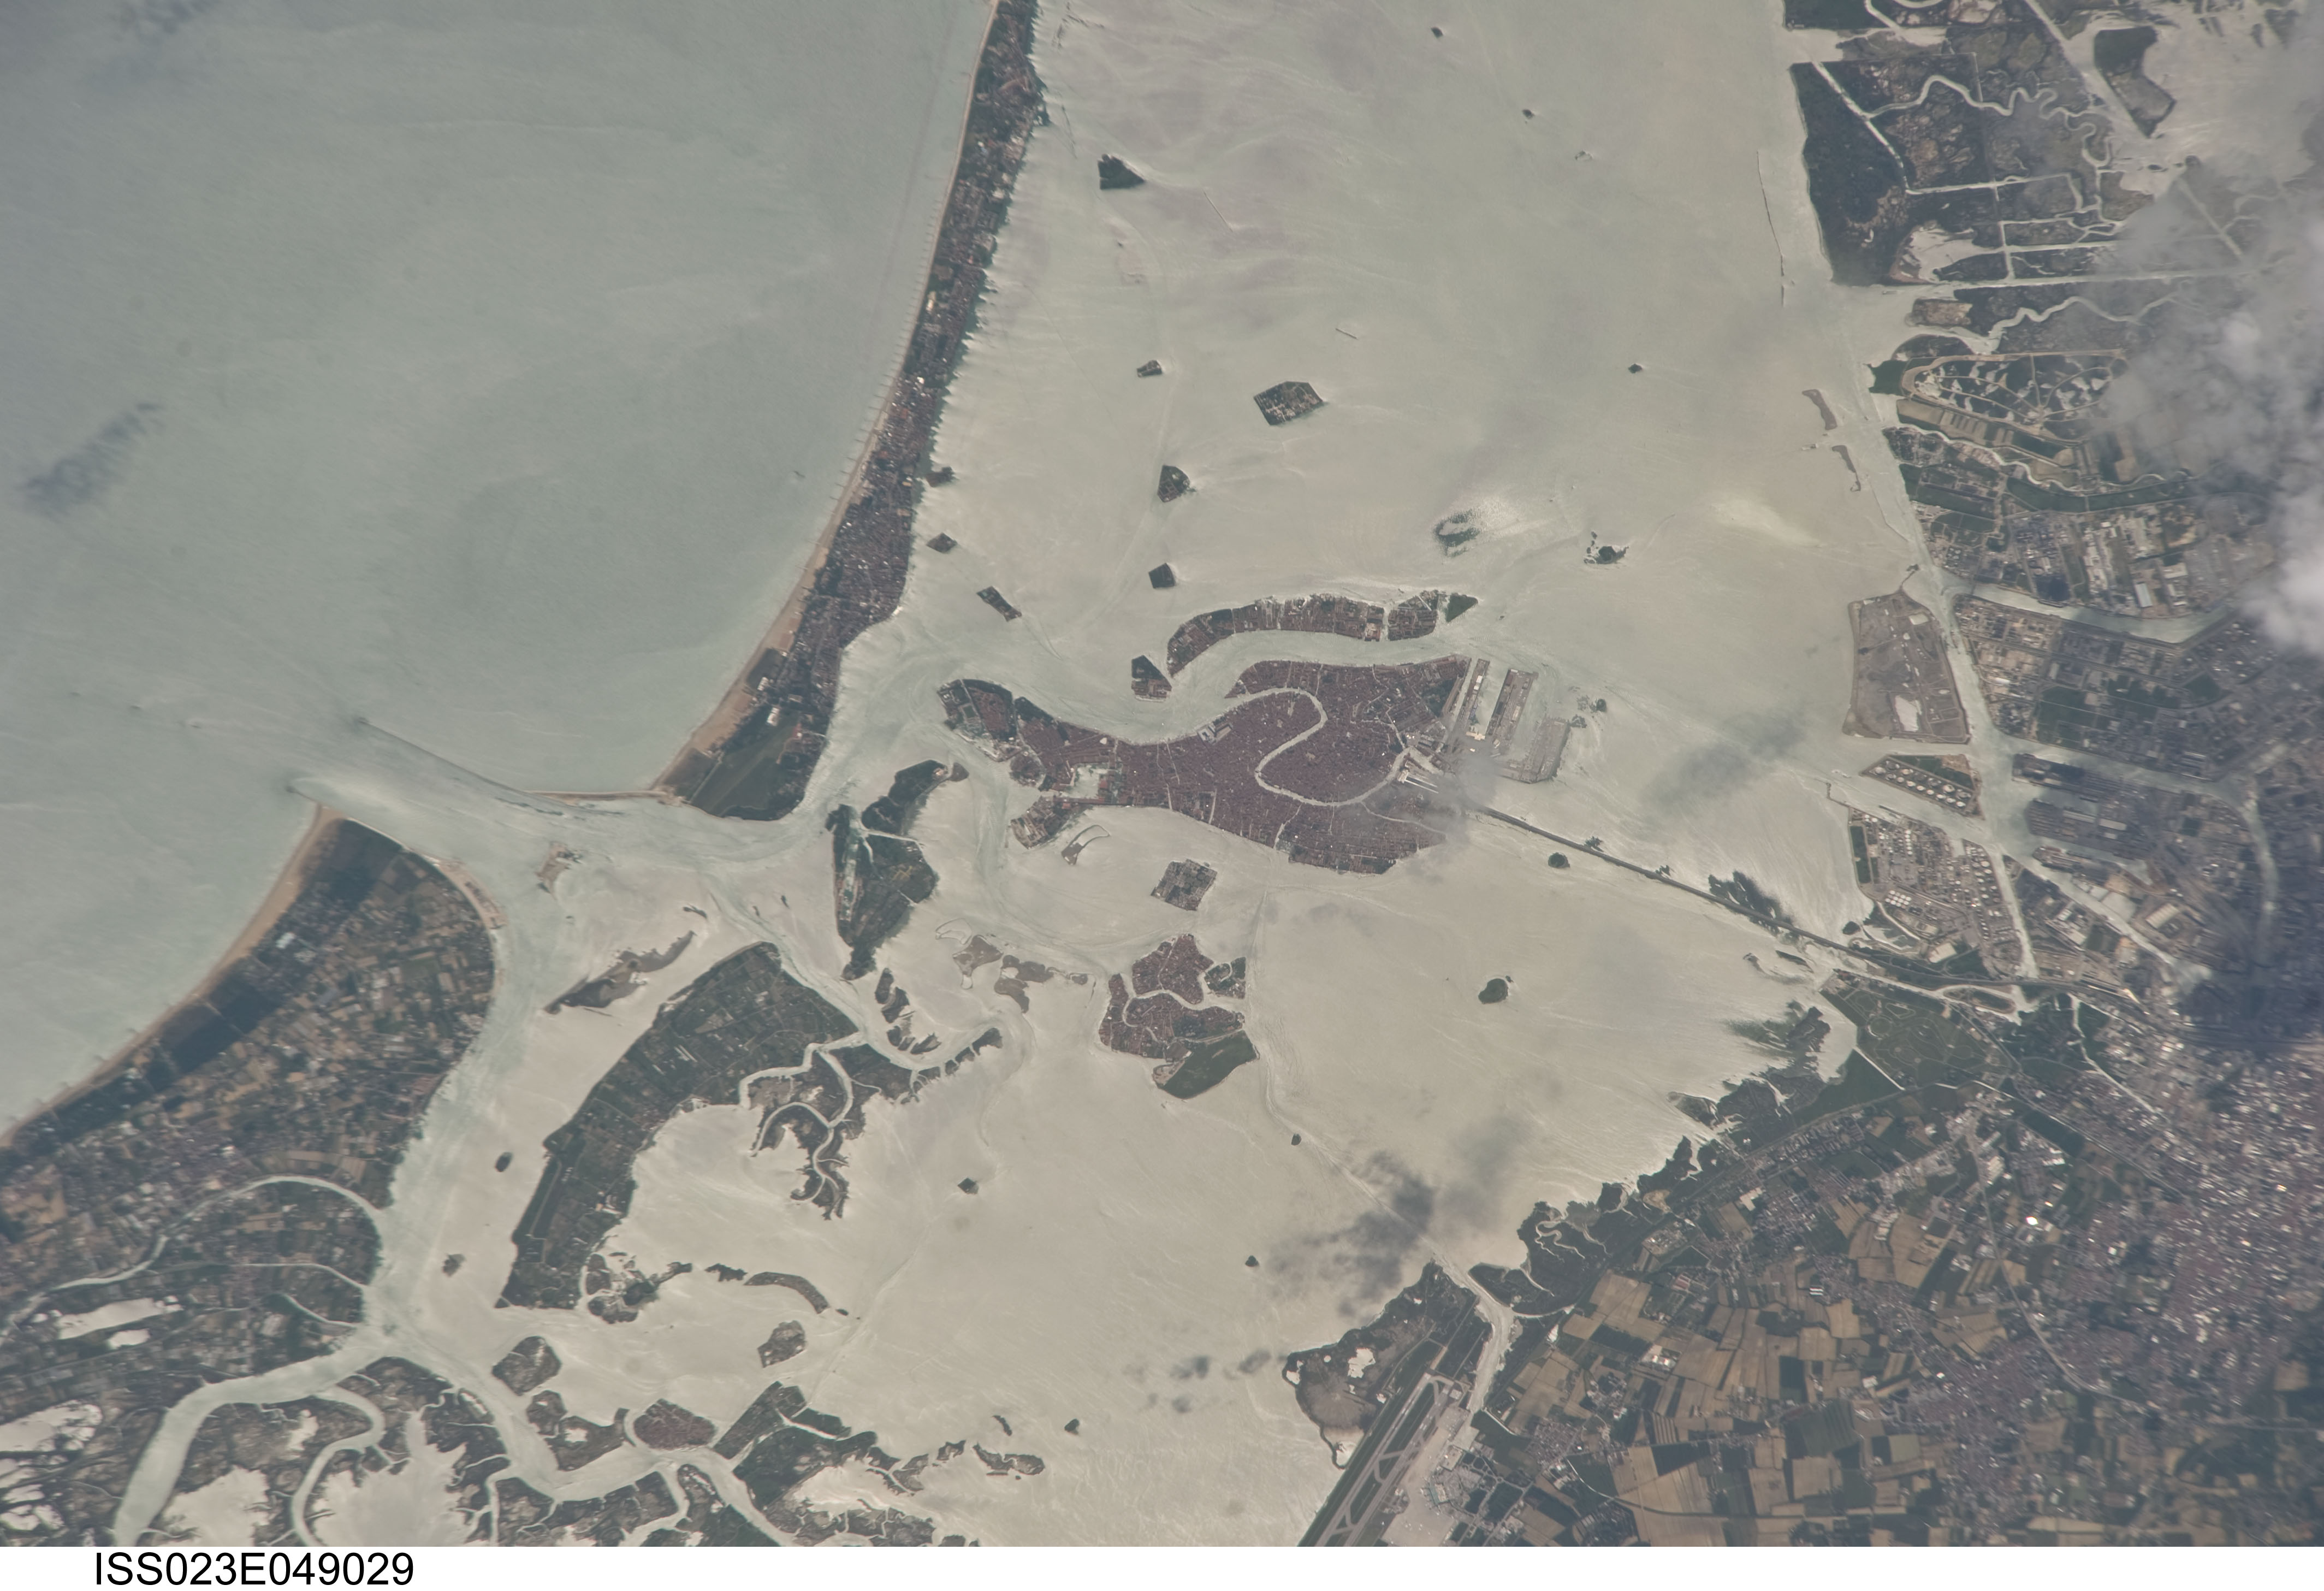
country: ITALY
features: VENICE, VENETIAN LAGOON, PORT
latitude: 45.4
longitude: 12.4
